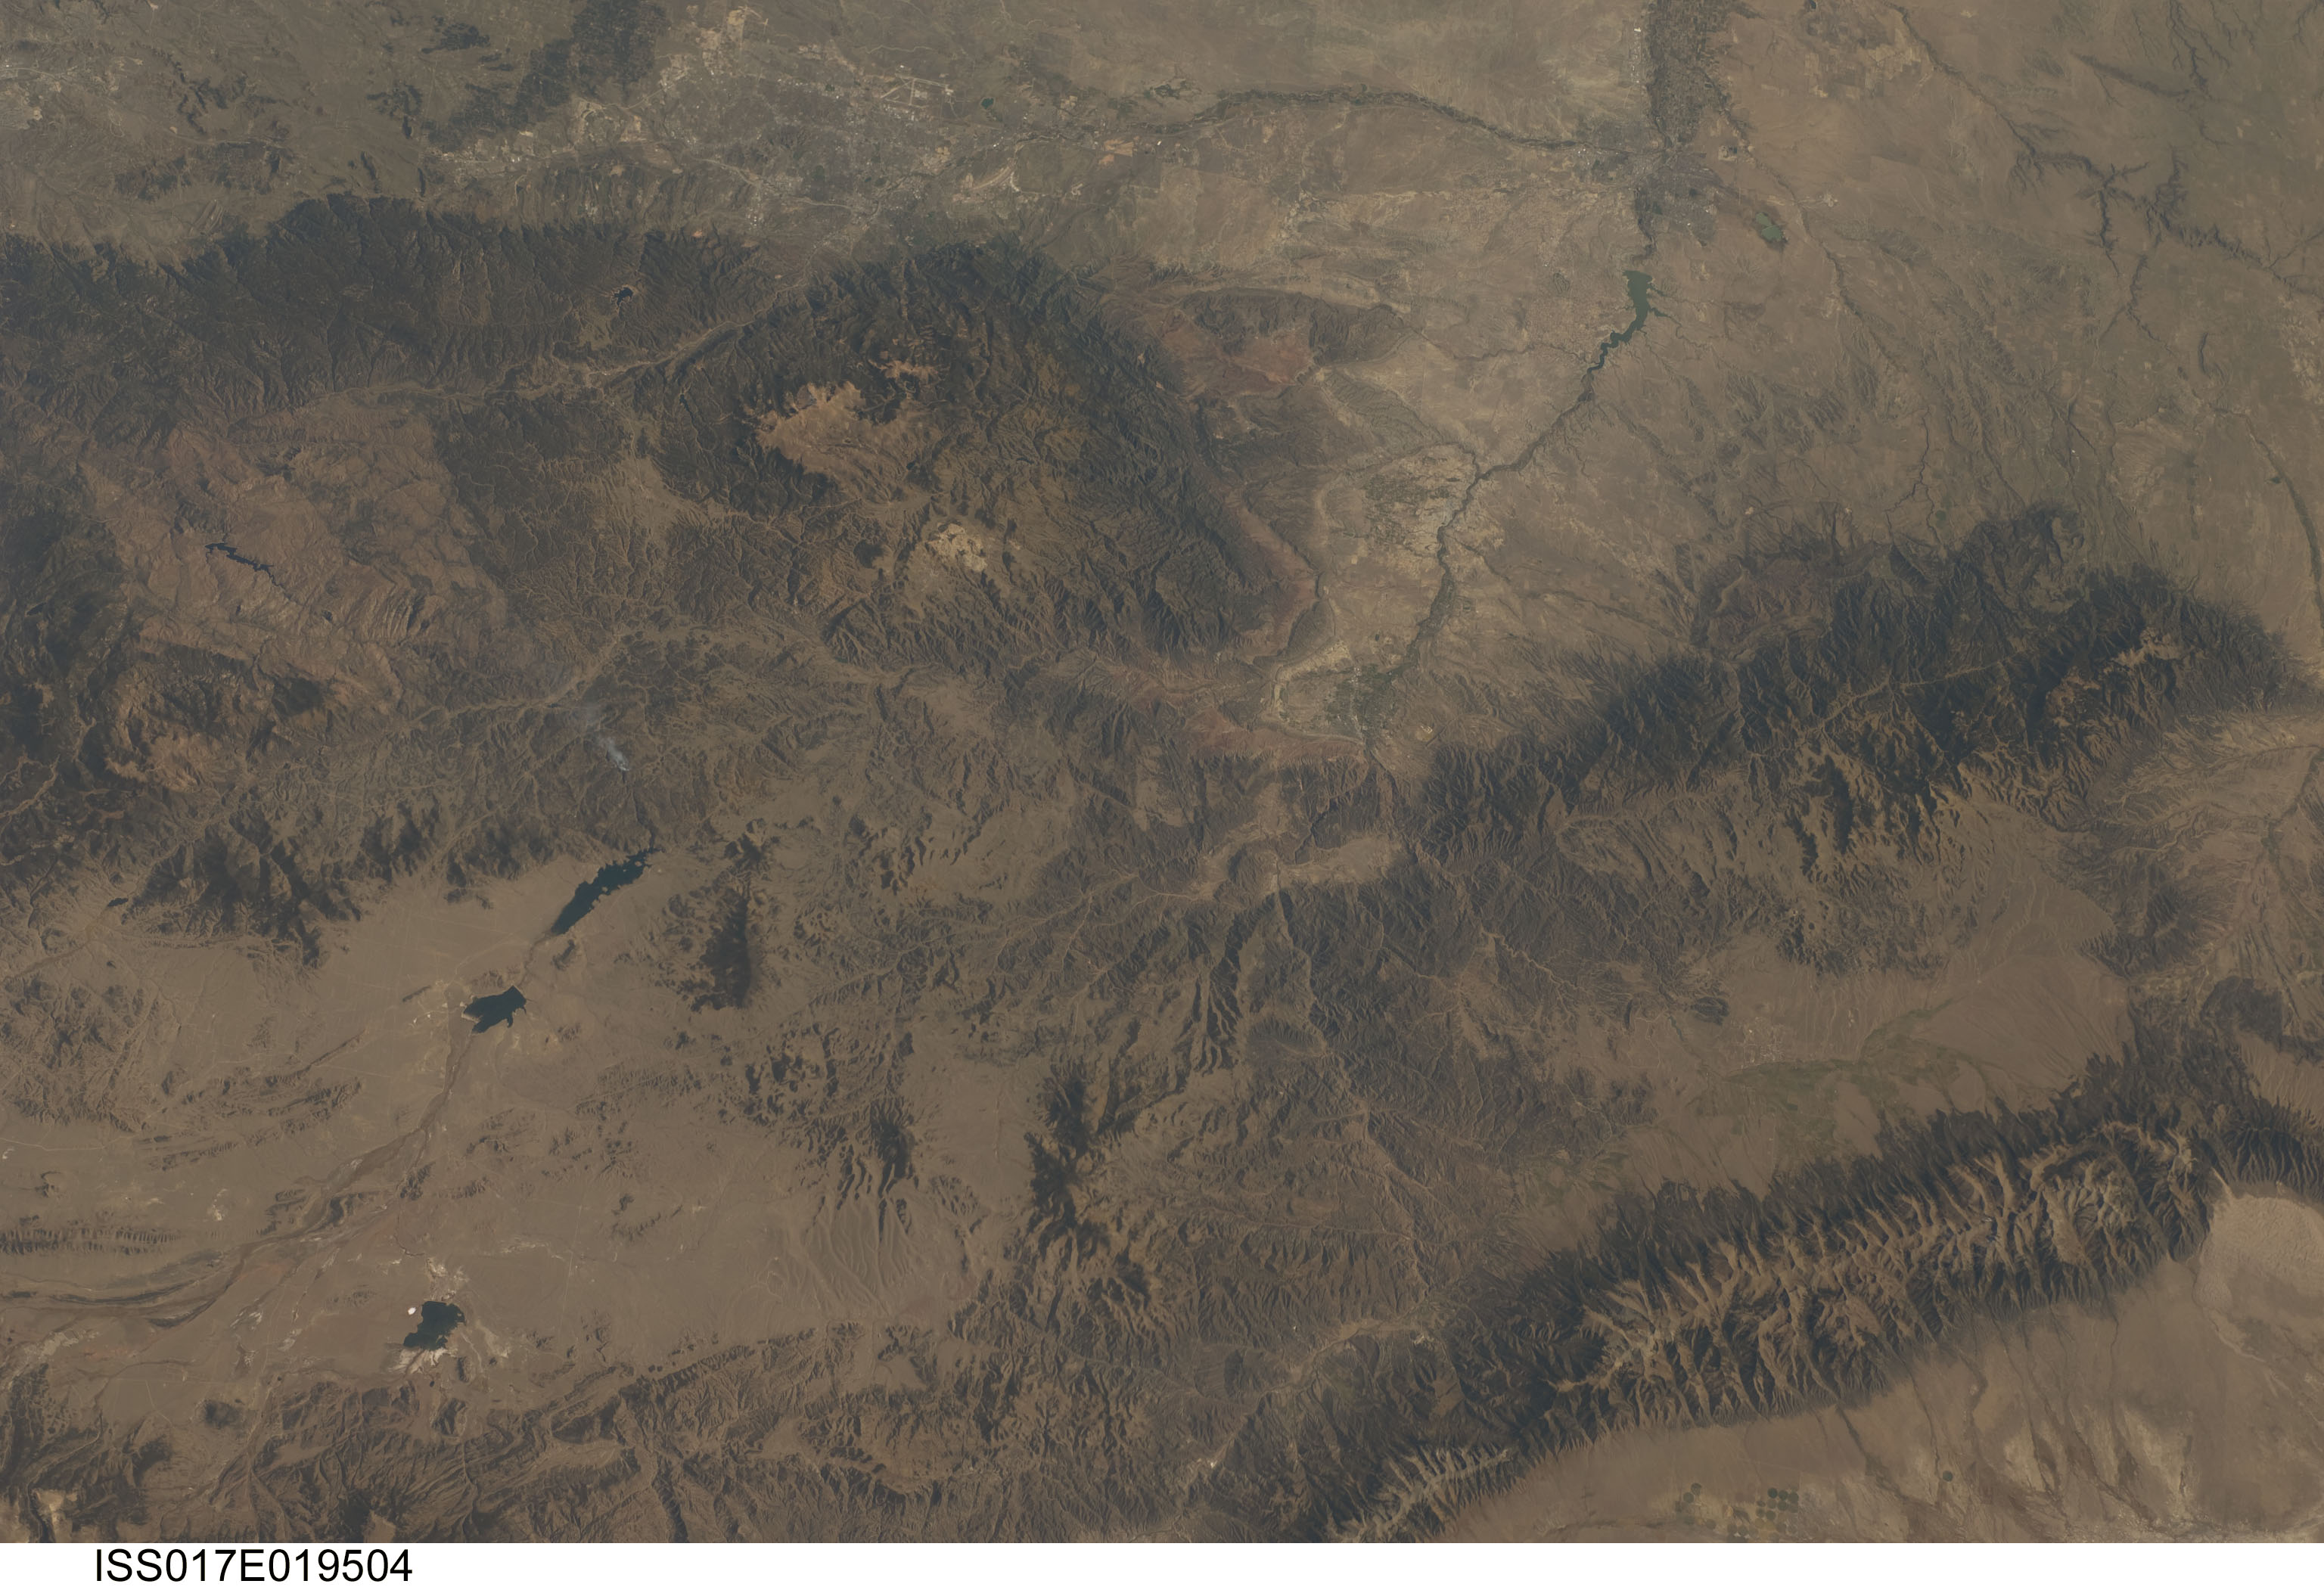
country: USA-COLORADO
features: SANGRE DE CRISTO MOUNTAINS, WET MOUNTAINS, PIKES PEAK
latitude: 38.6
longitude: -105.4
